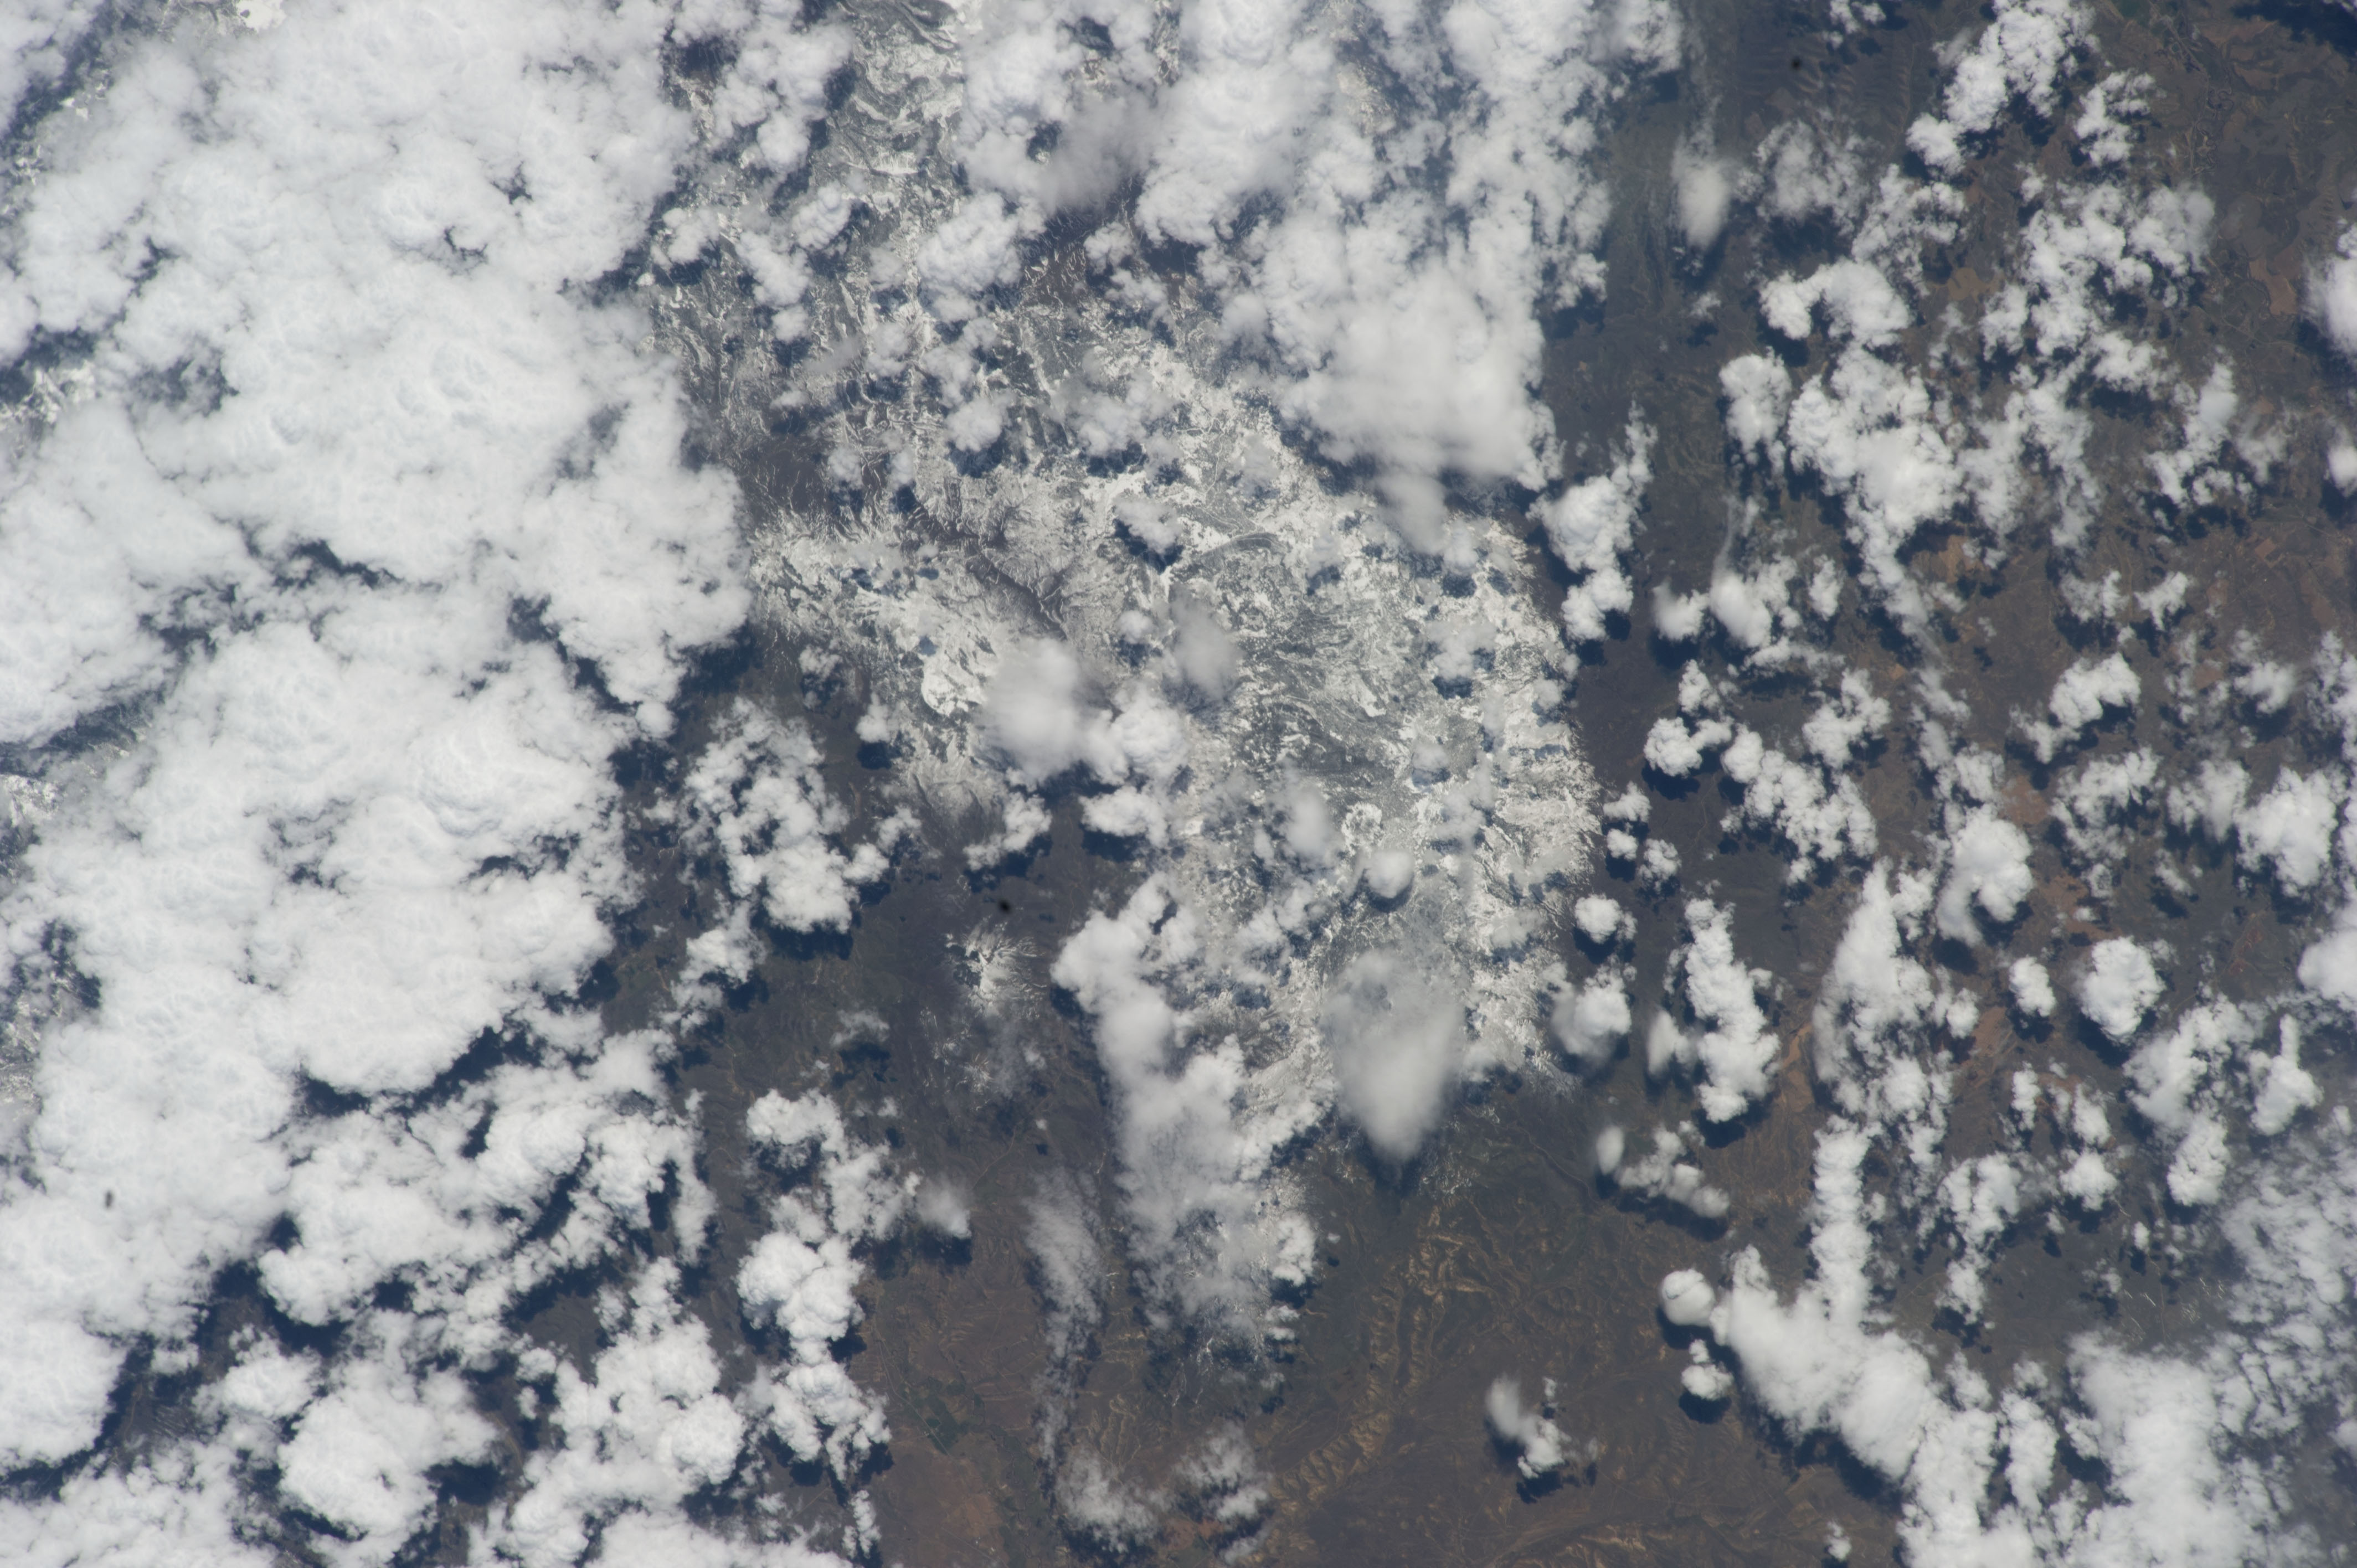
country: USA-COLORADO
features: ELKHEAD MTS., SNOW, LITTLE SNAKE RIVER DRAINAGE
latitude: 40.9
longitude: -107.3
